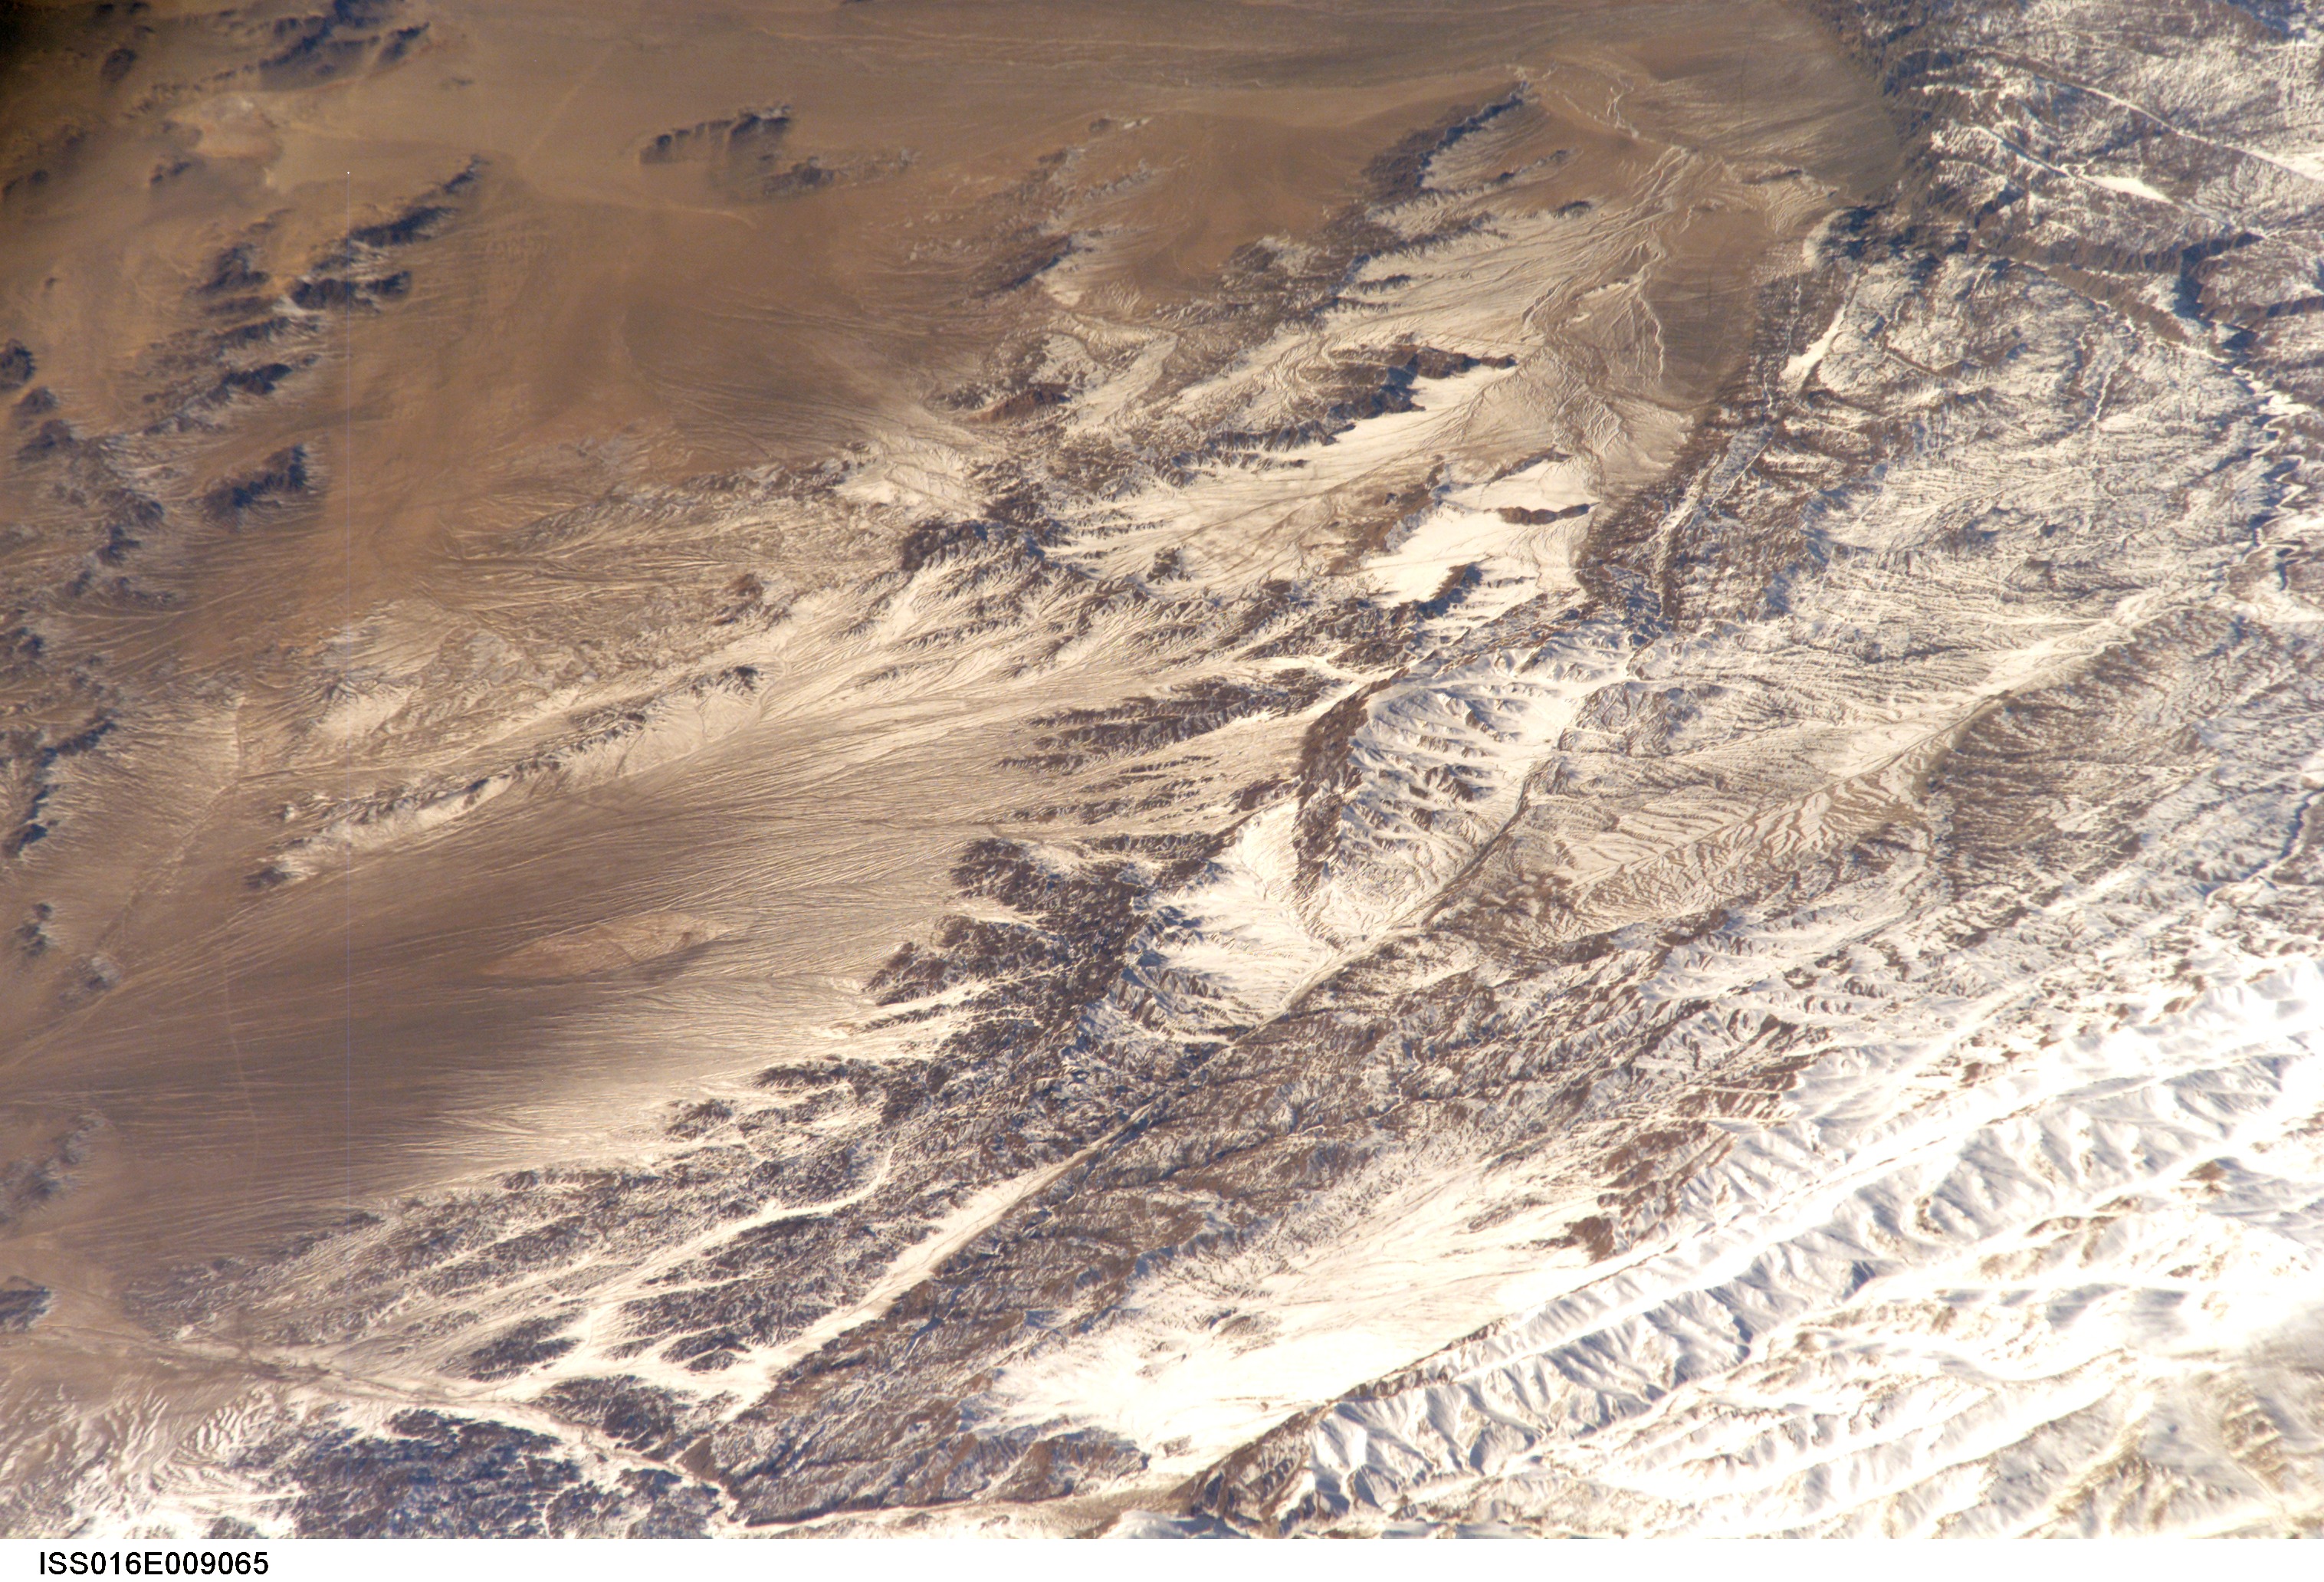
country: MONGOLIA
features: ALTAI MOUNTAINS, SNOW
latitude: 45.9
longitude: 92.8
